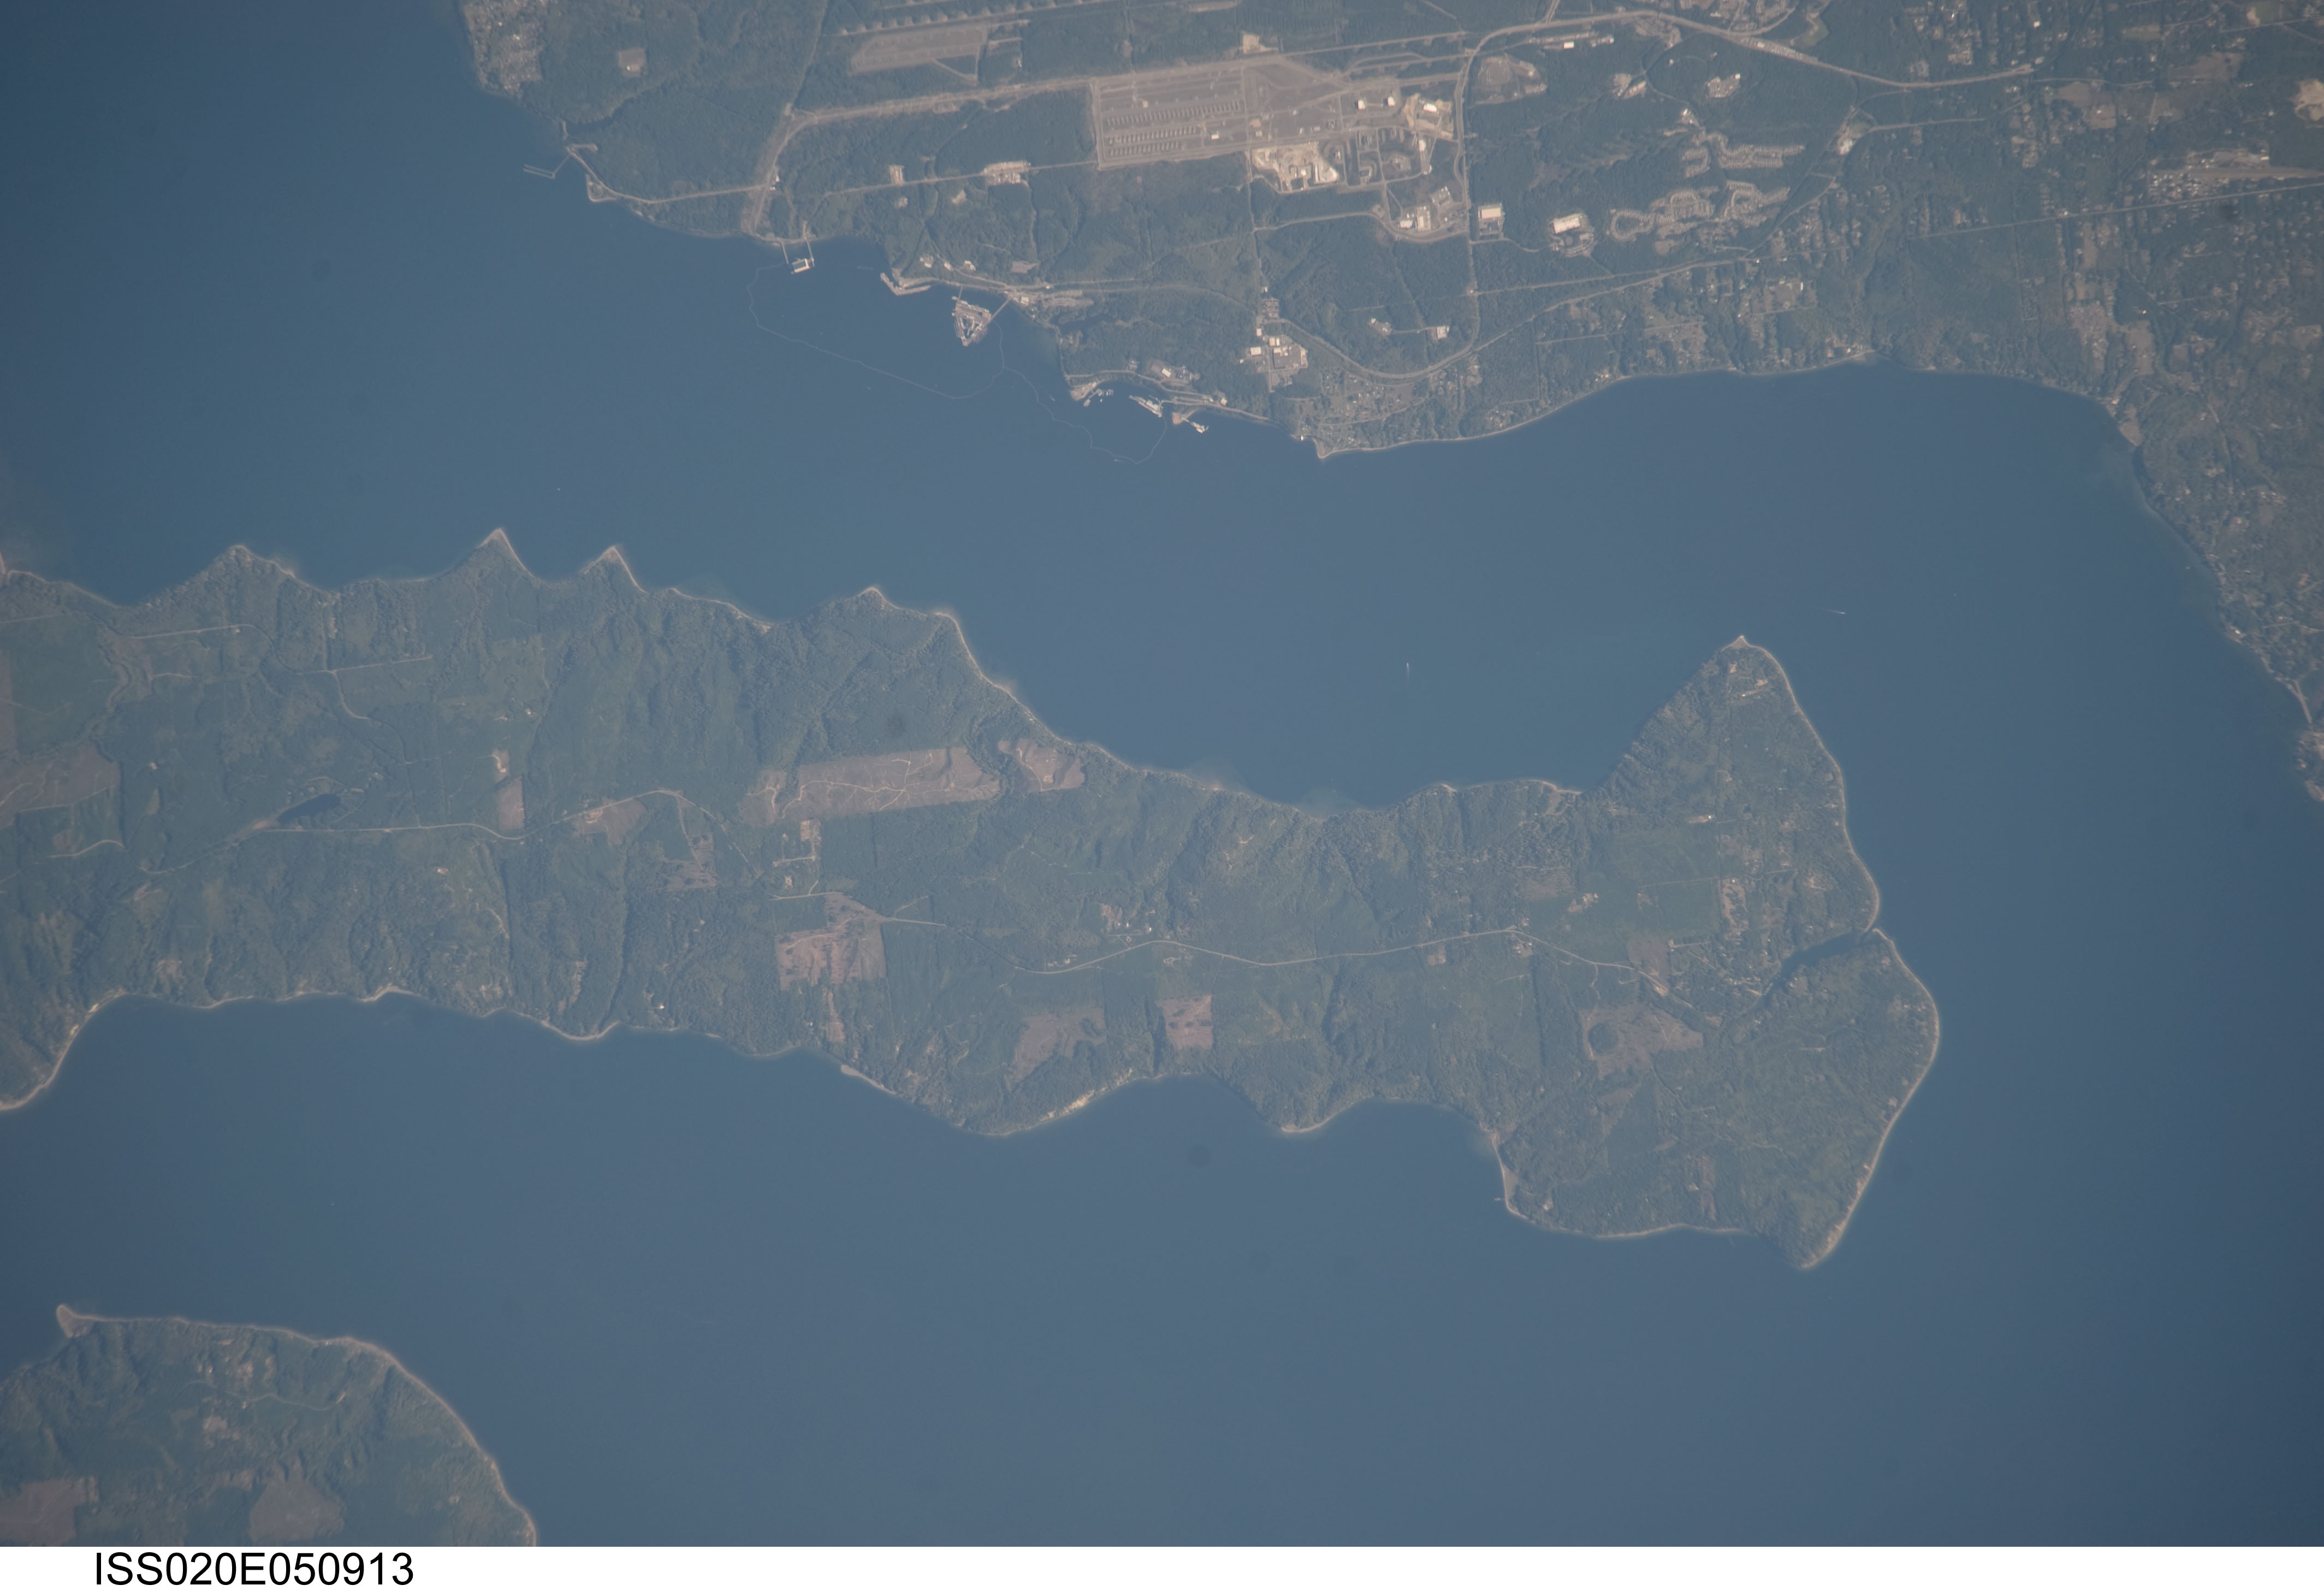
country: USA-WASHINGTON
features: HOOD CANAL, TOANDOS PEN., DABOB B., BANGOR
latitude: 47.7
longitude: -122.8
